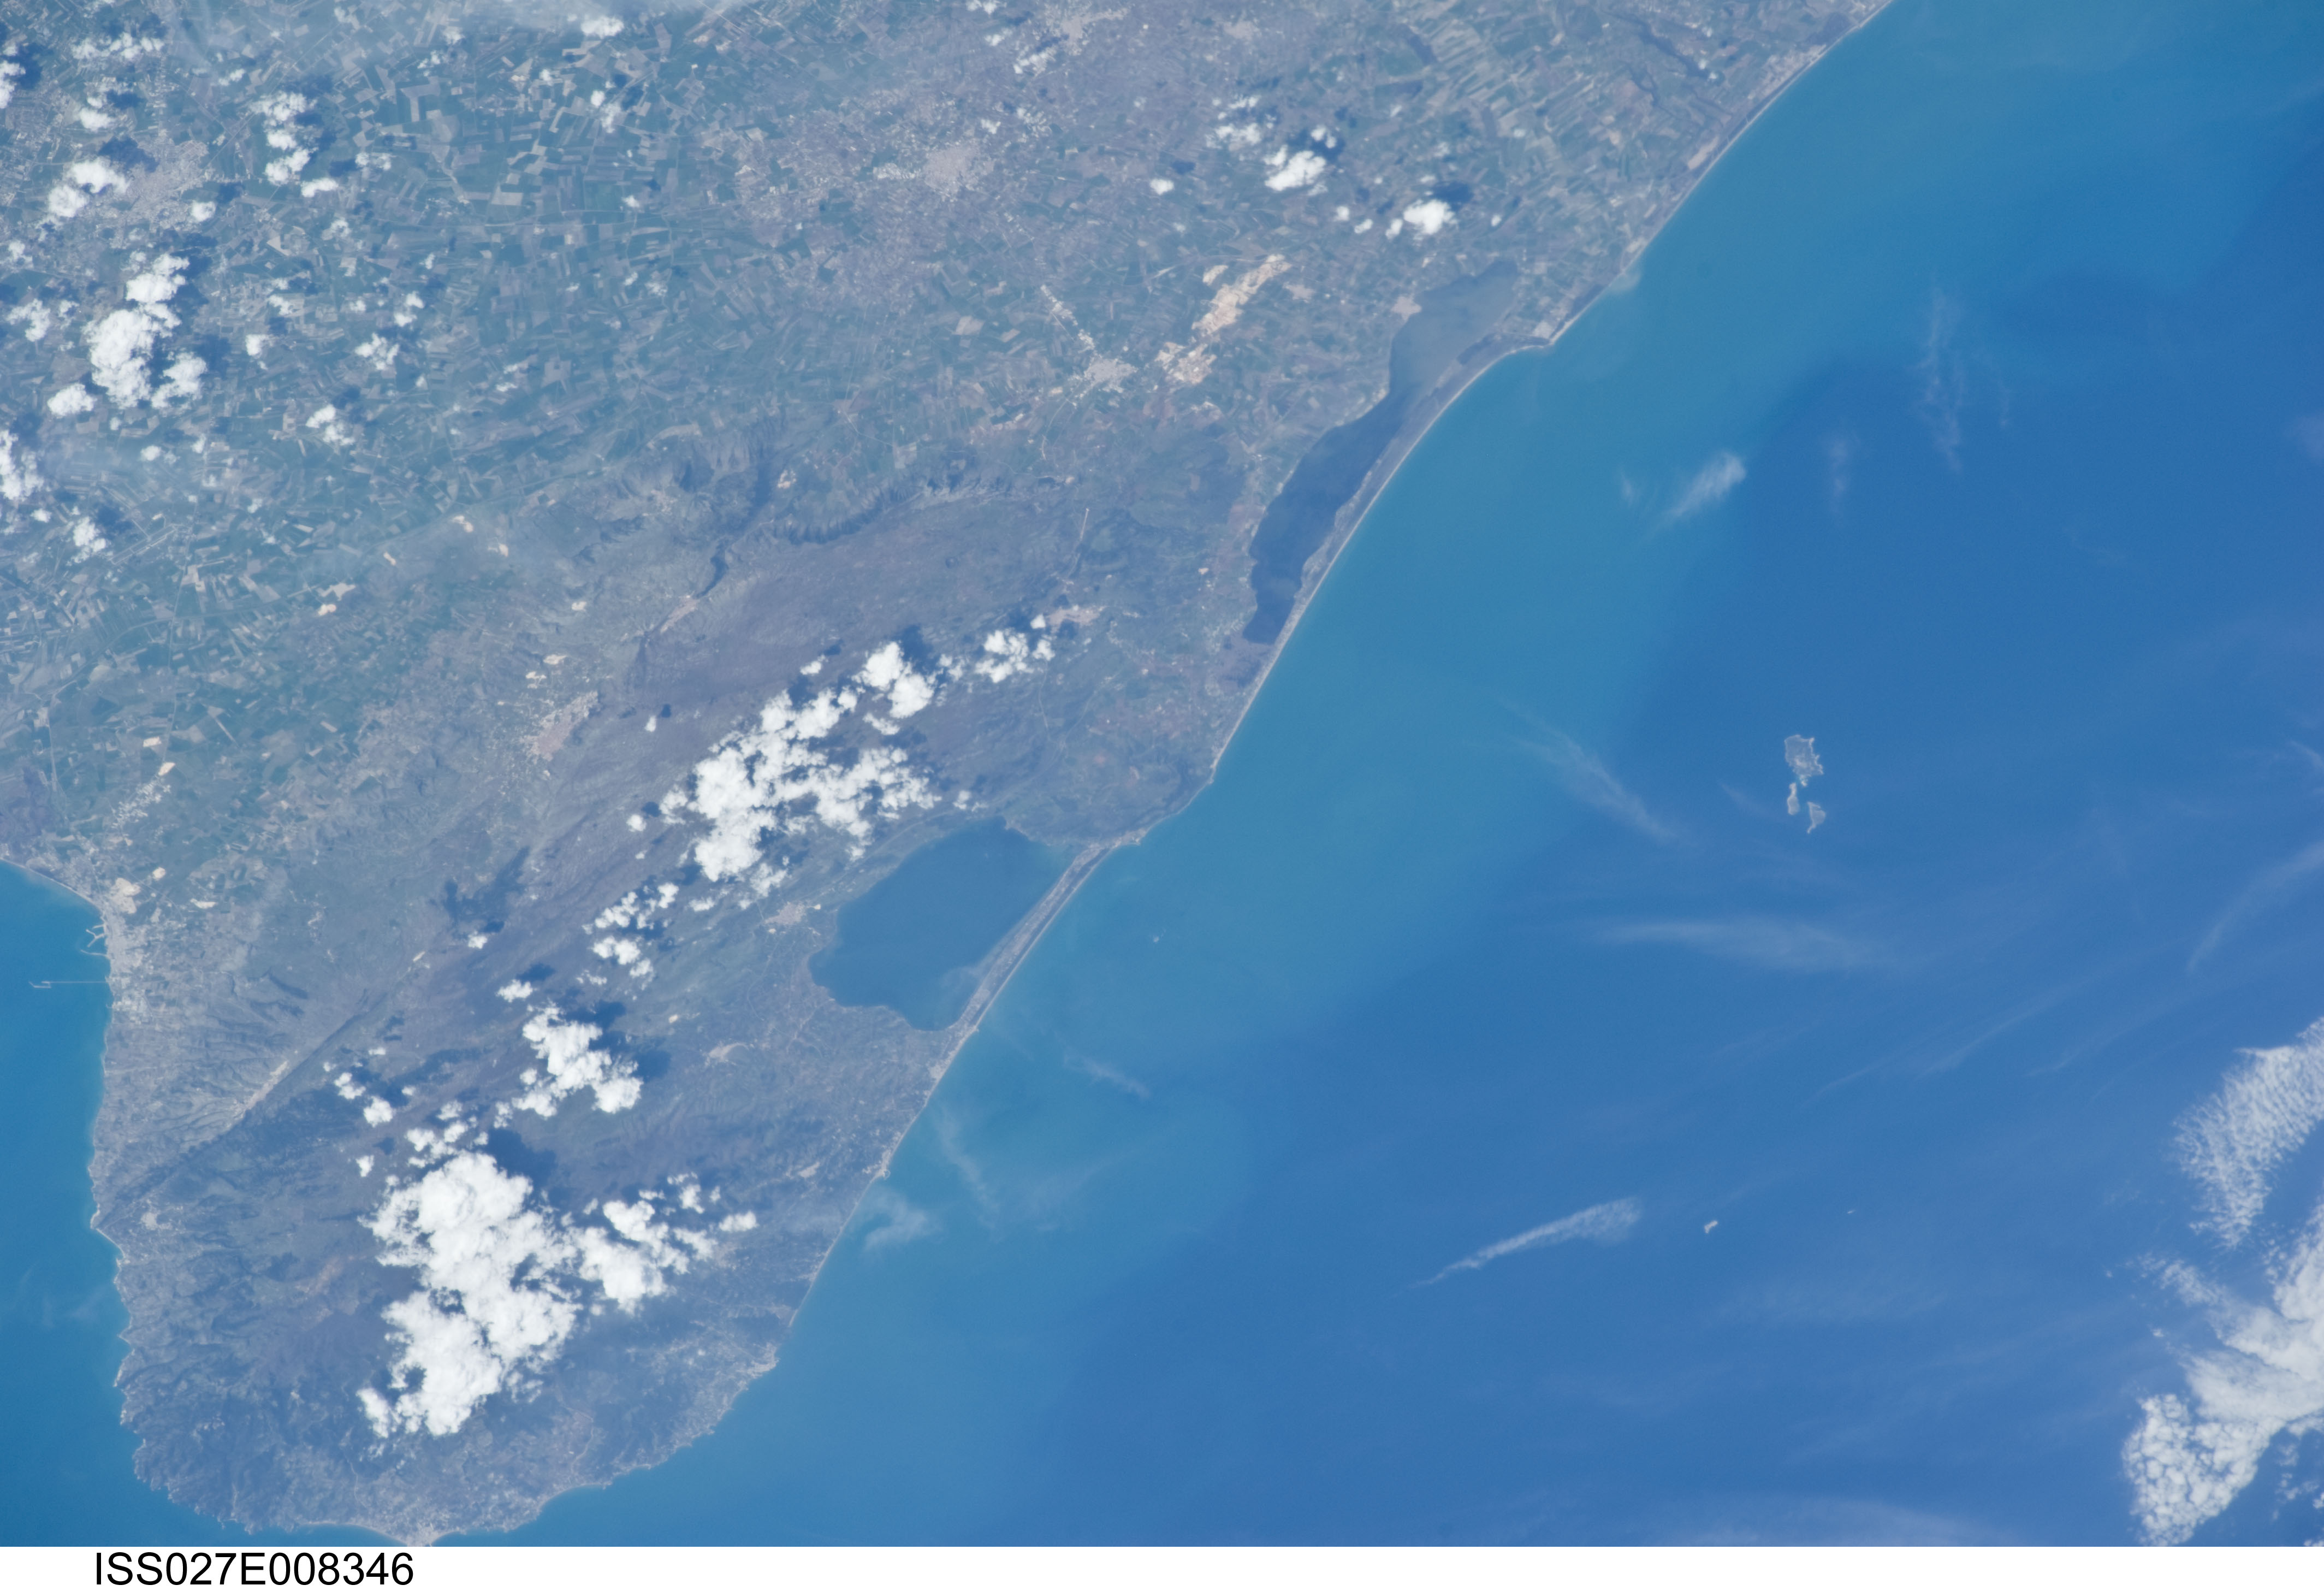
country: ITALY
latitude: 41.9
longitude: 15.6
